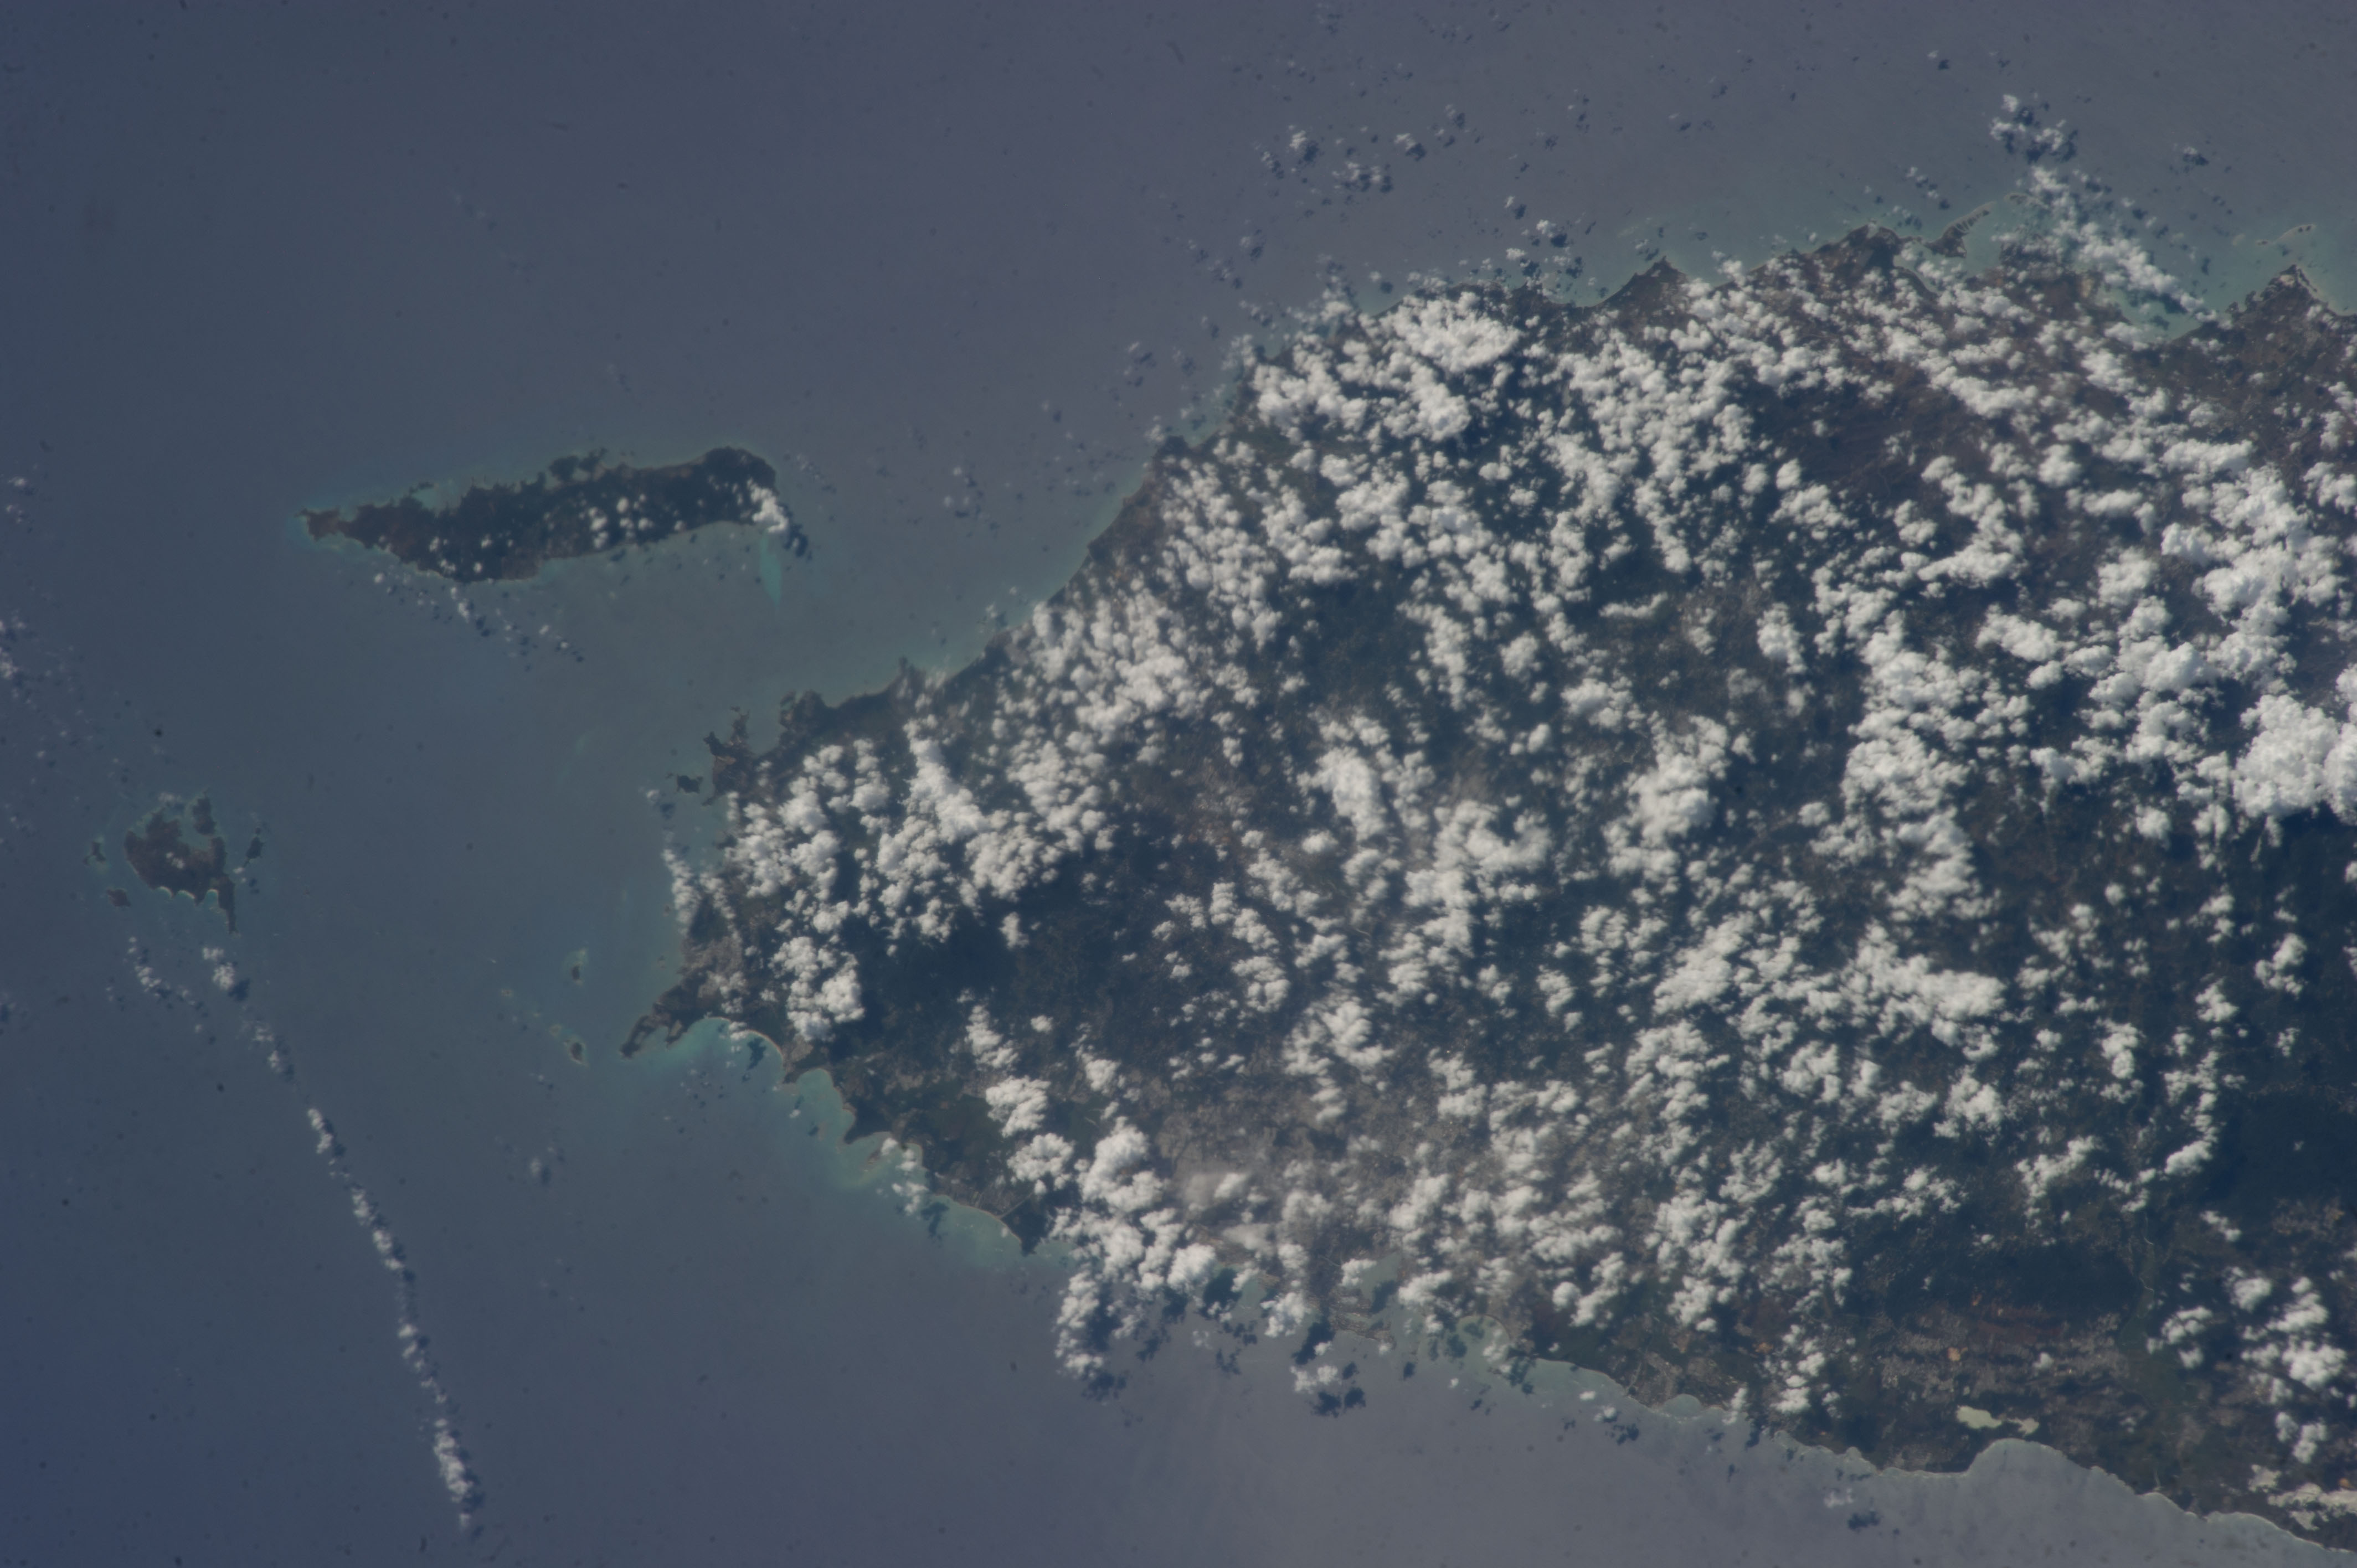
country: PUERTO_RICO
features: PUERTO RICO ISLAND, SAN JUAN, VIEQUES ISLAND, CARIBBEAN SEA
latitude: 18.2
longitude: -65.8
